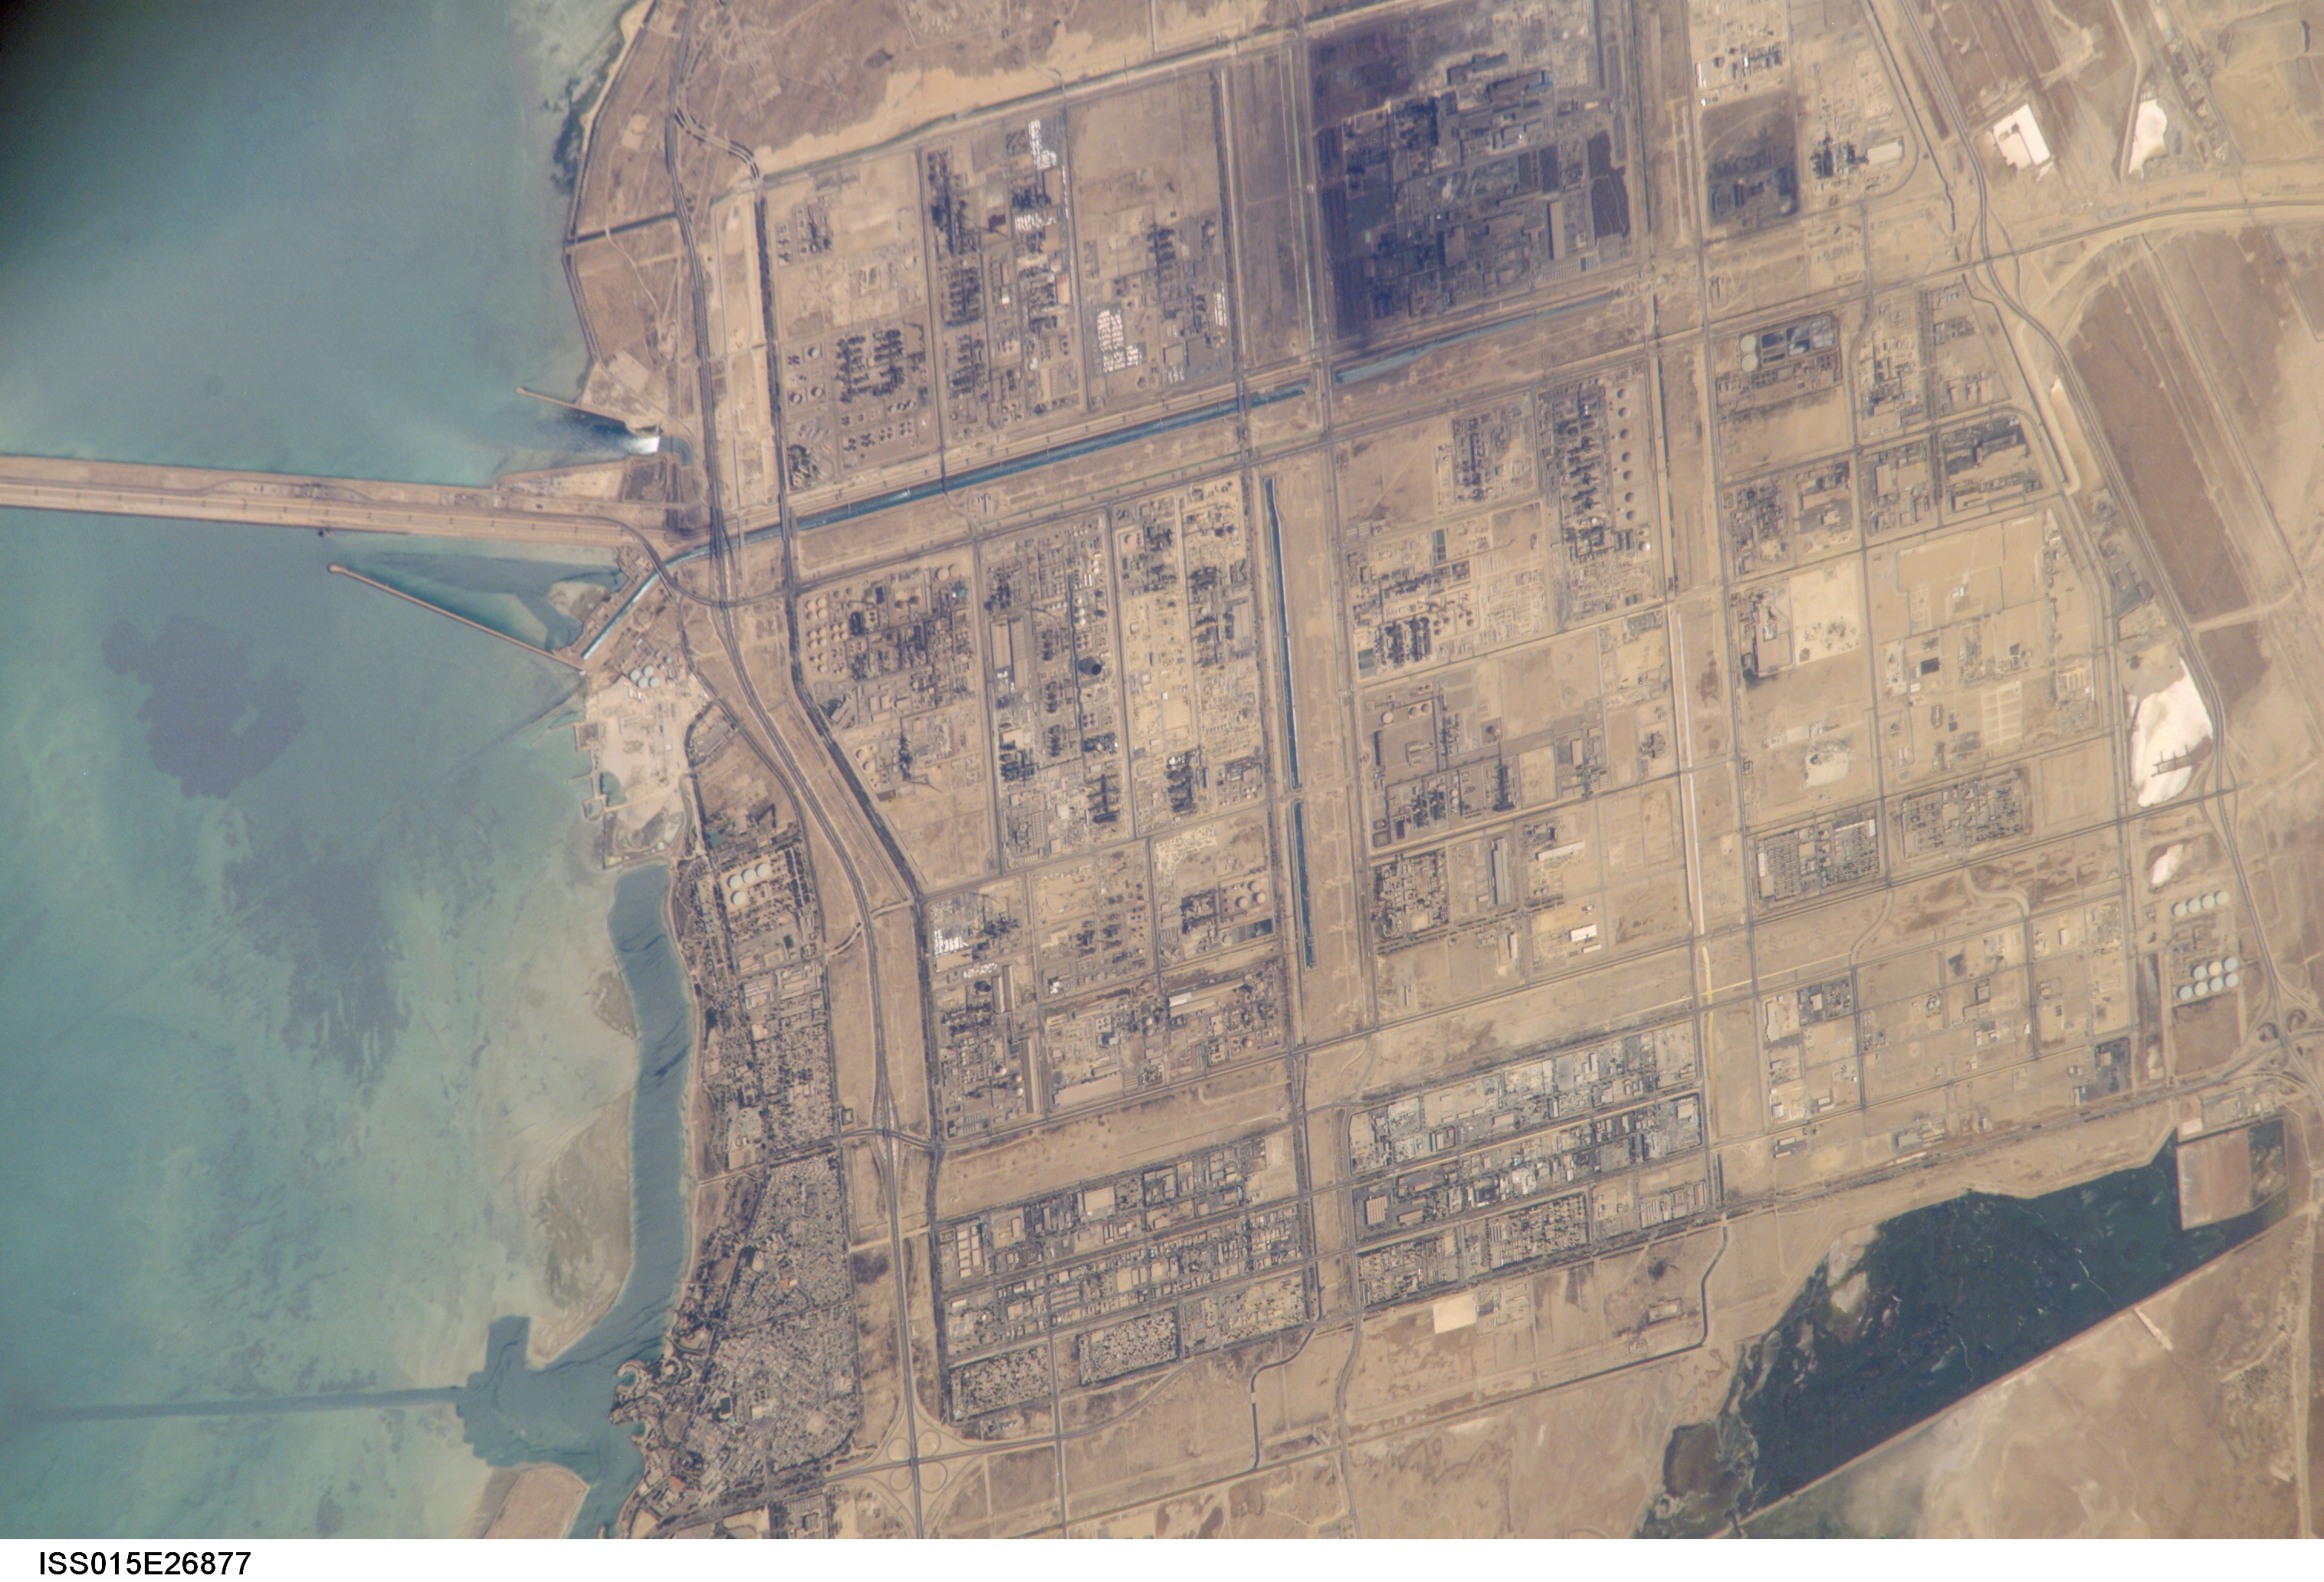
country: SAUDI ARABIA
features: N. AL JUBAYL, CAN, PIERS
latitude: 27.1
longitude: 49.6
